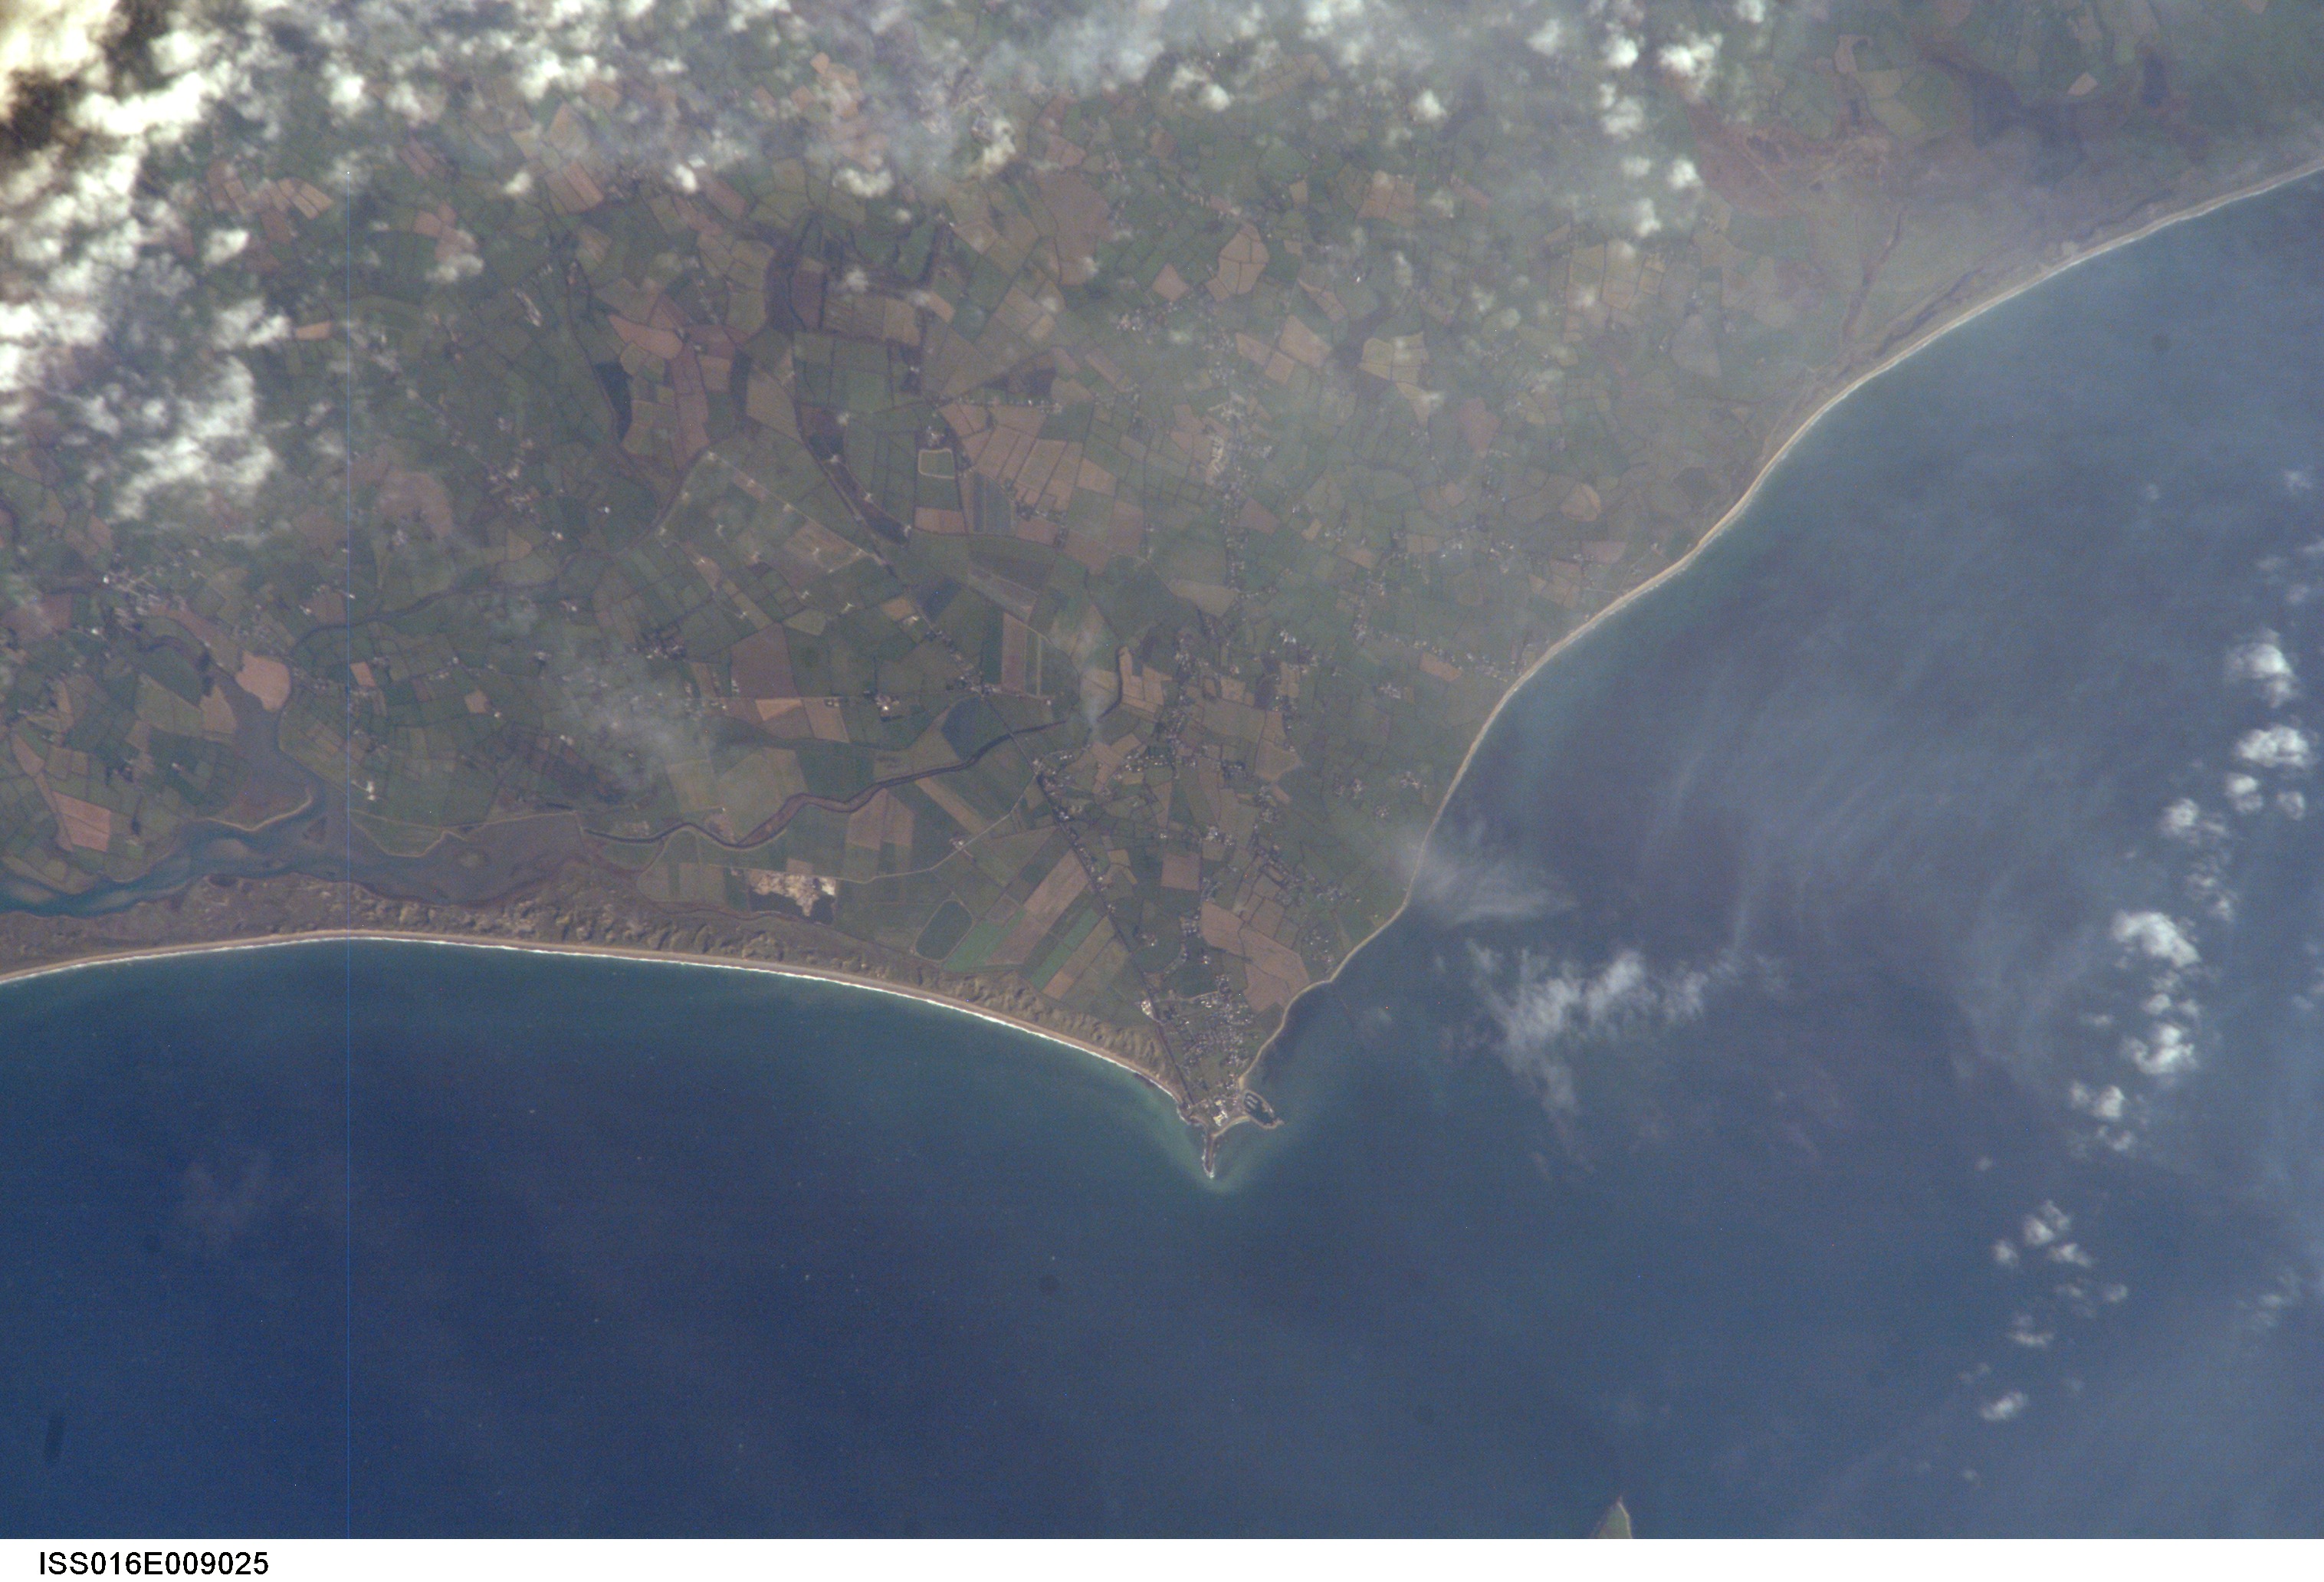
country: IRELAND
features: KILMORE QUAY, AGR., COASTLINE
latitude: 52.2
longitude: -6.6
